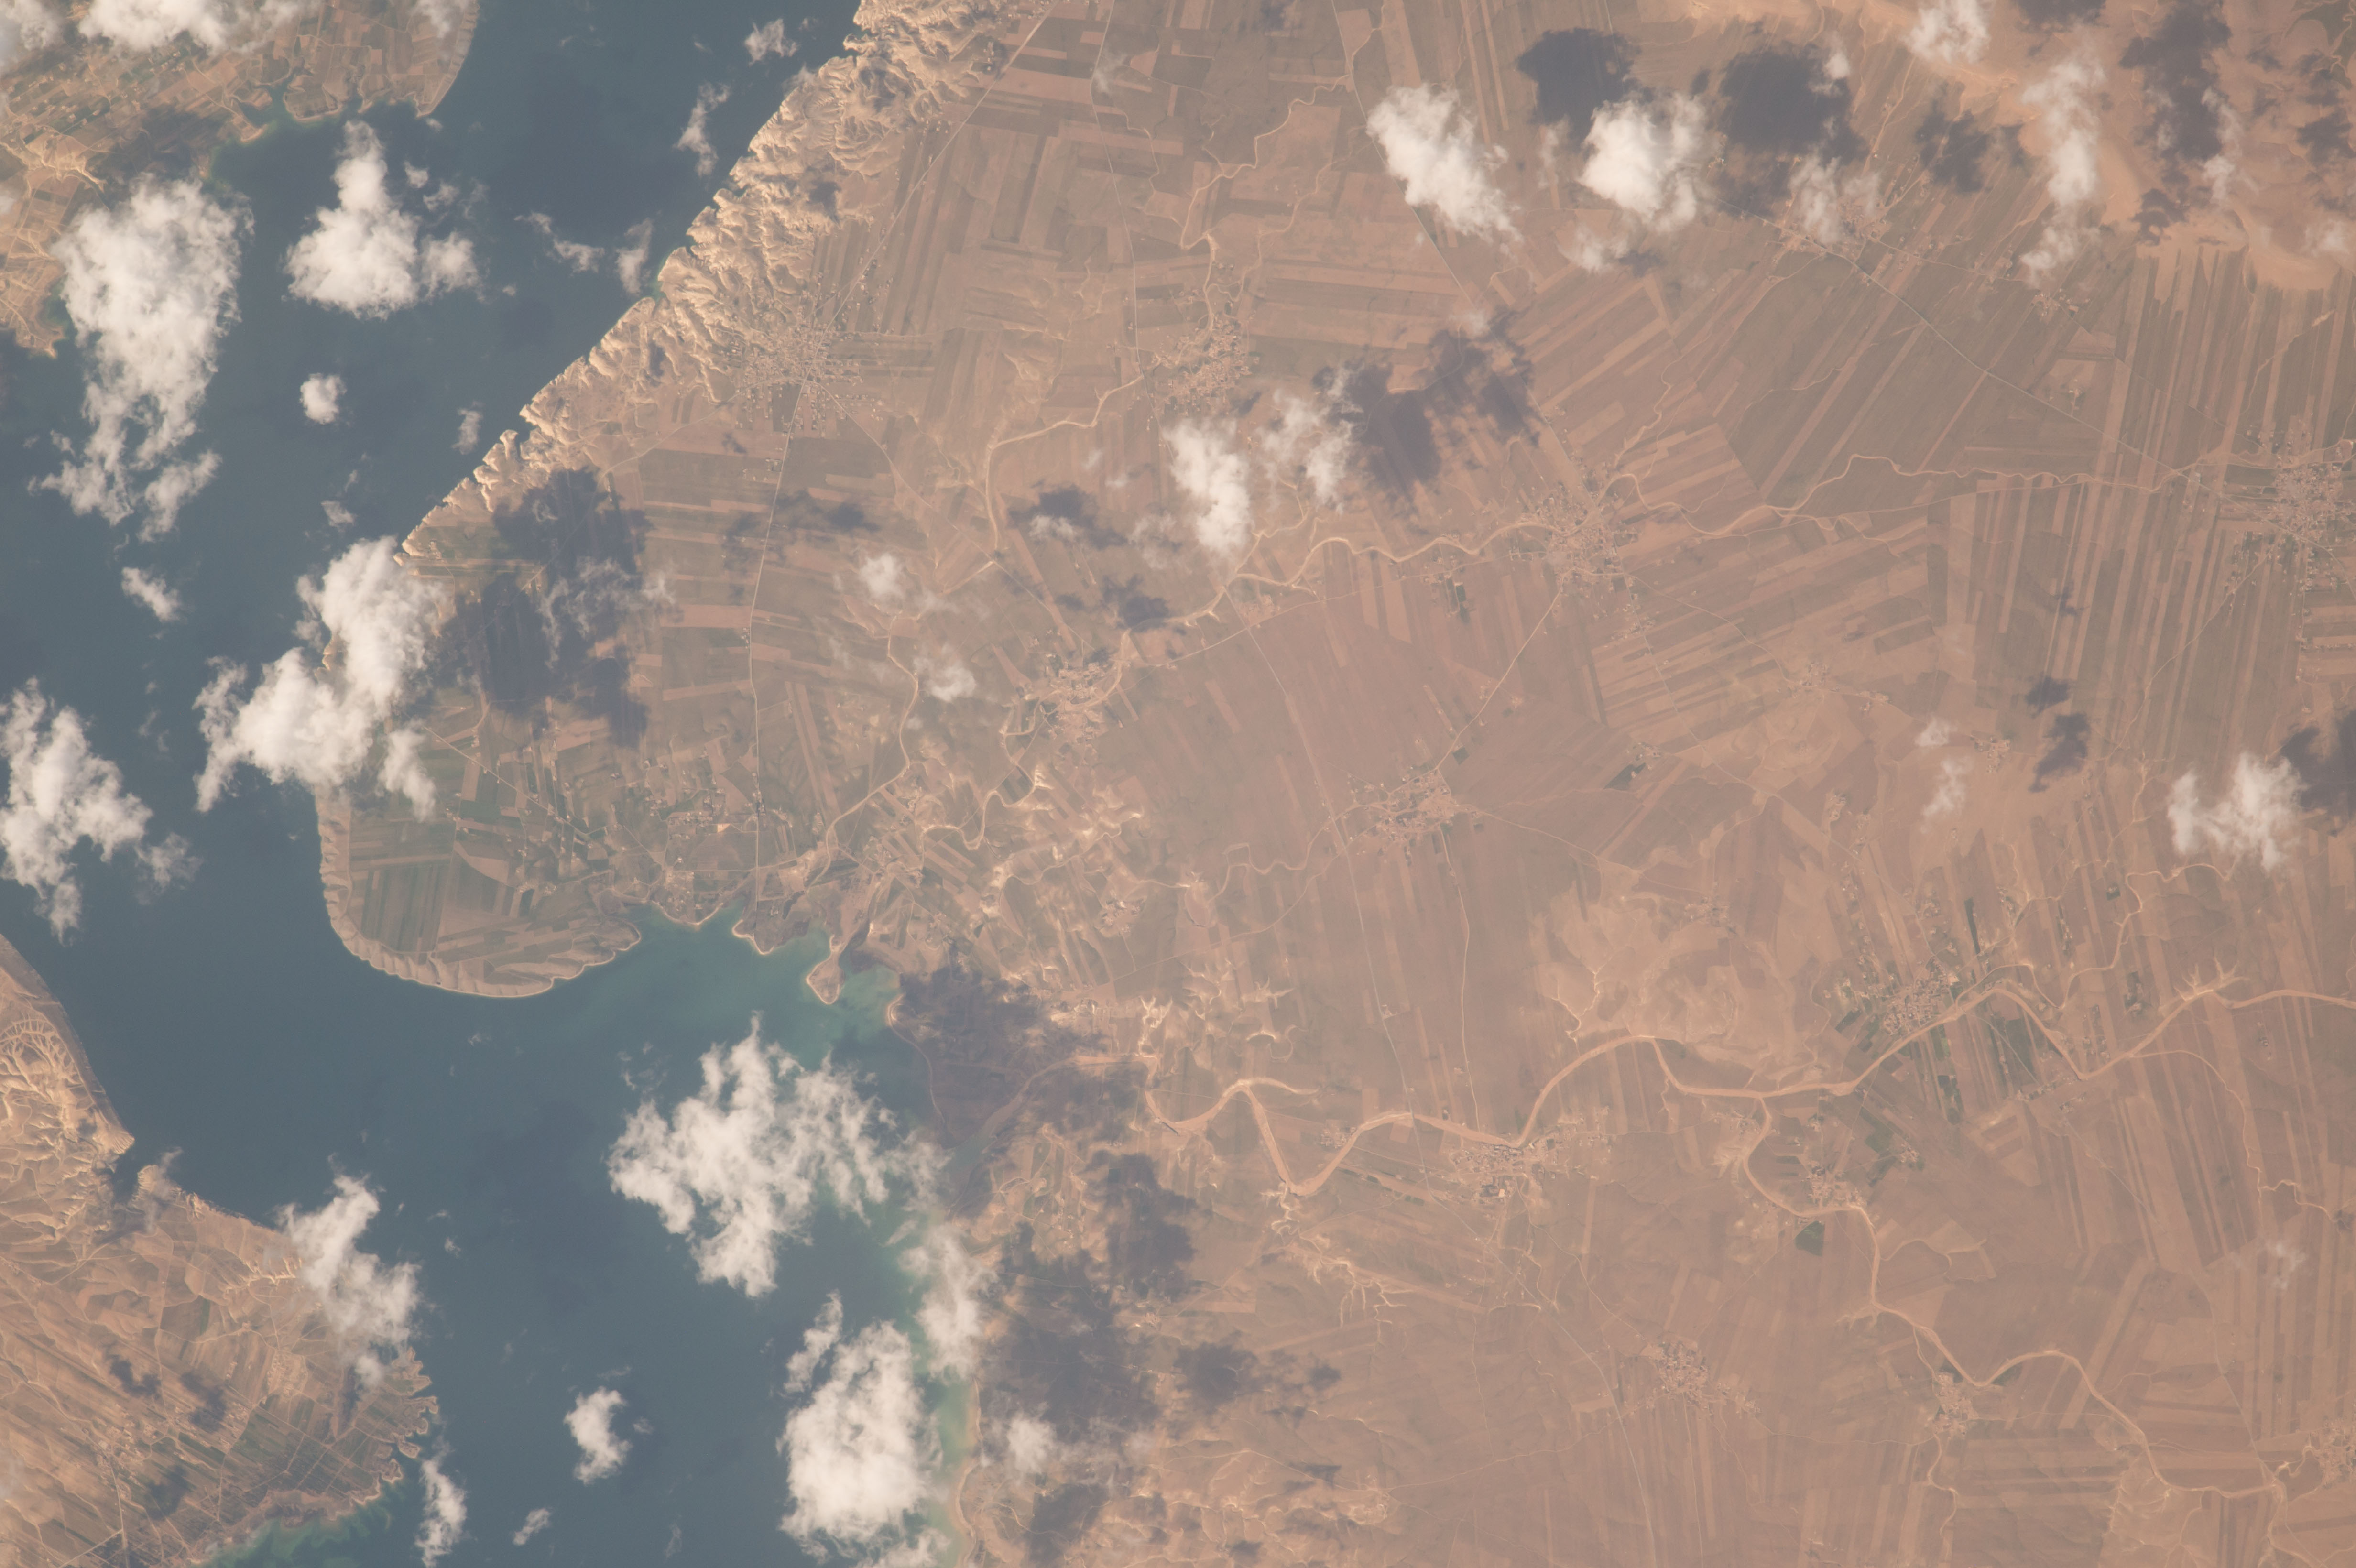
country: SYRIA
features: EUPHRATES RIVER, TISHRIN DAM RESERVOIR, FARMLANDS
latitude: 36.5
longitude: 38.3
